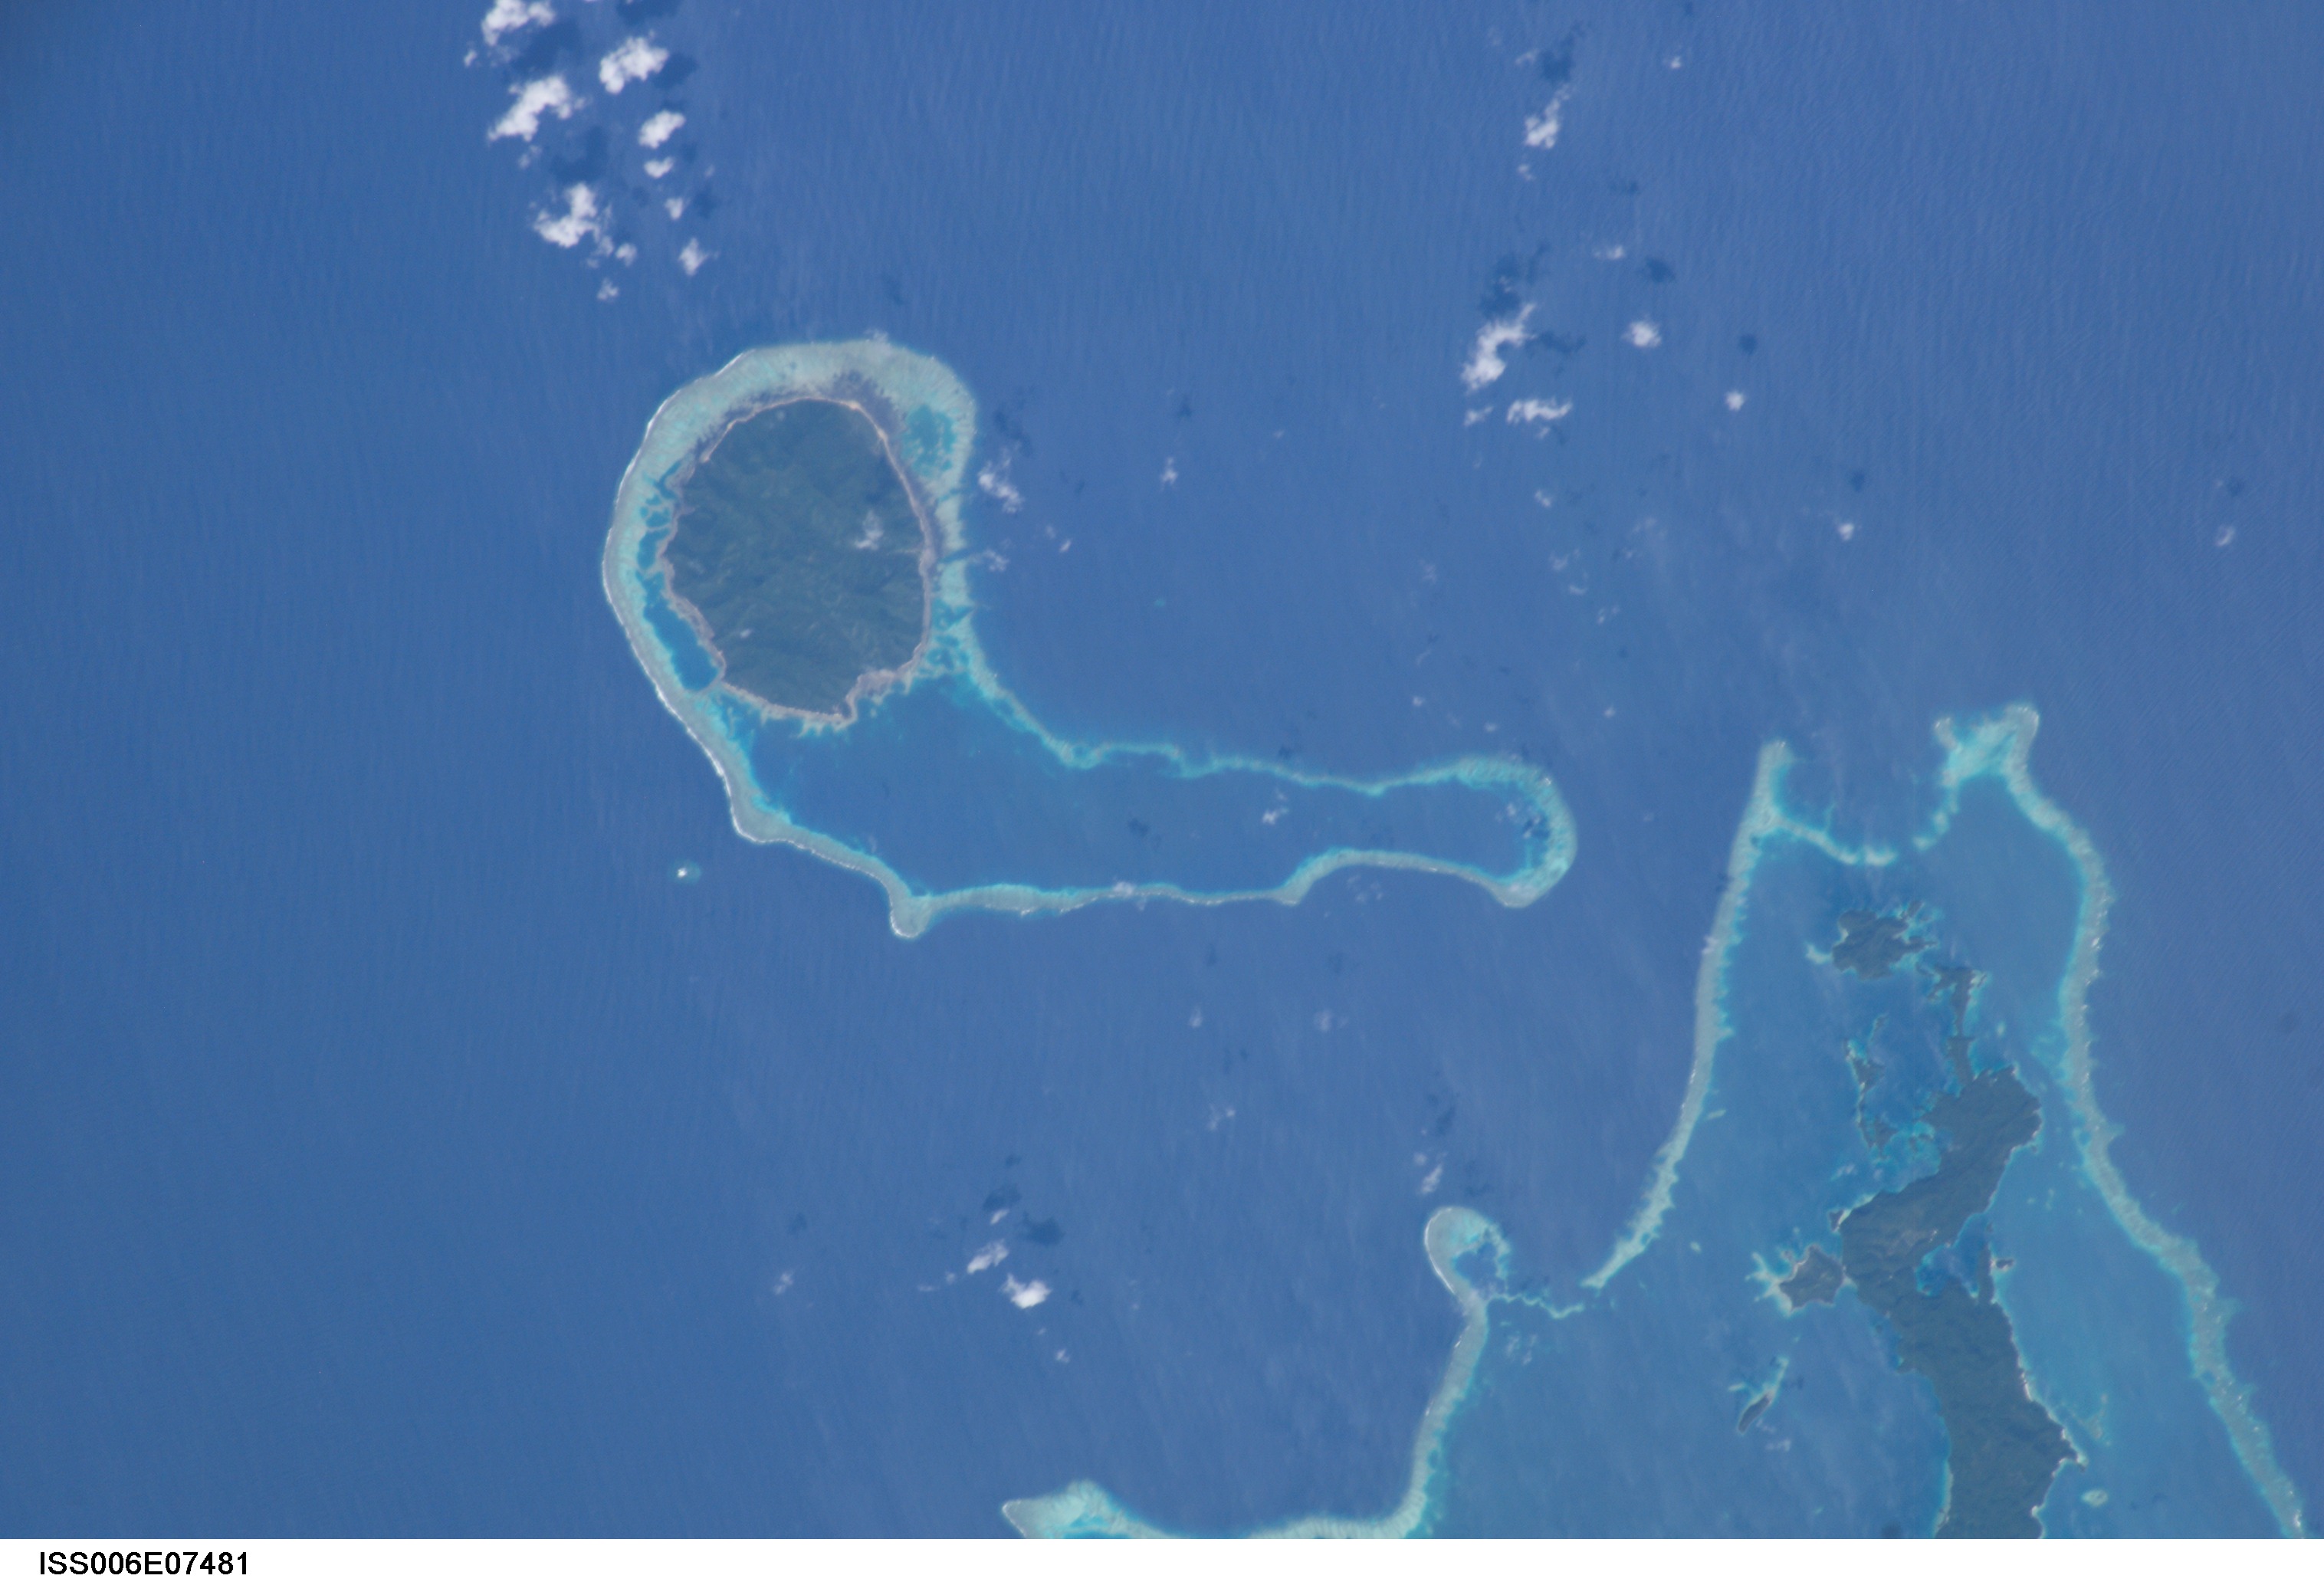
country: FIJI ISLANDS
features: EXPLORING ISLES, KANATHEA, REEF
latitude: -17.0
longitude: -179.0
